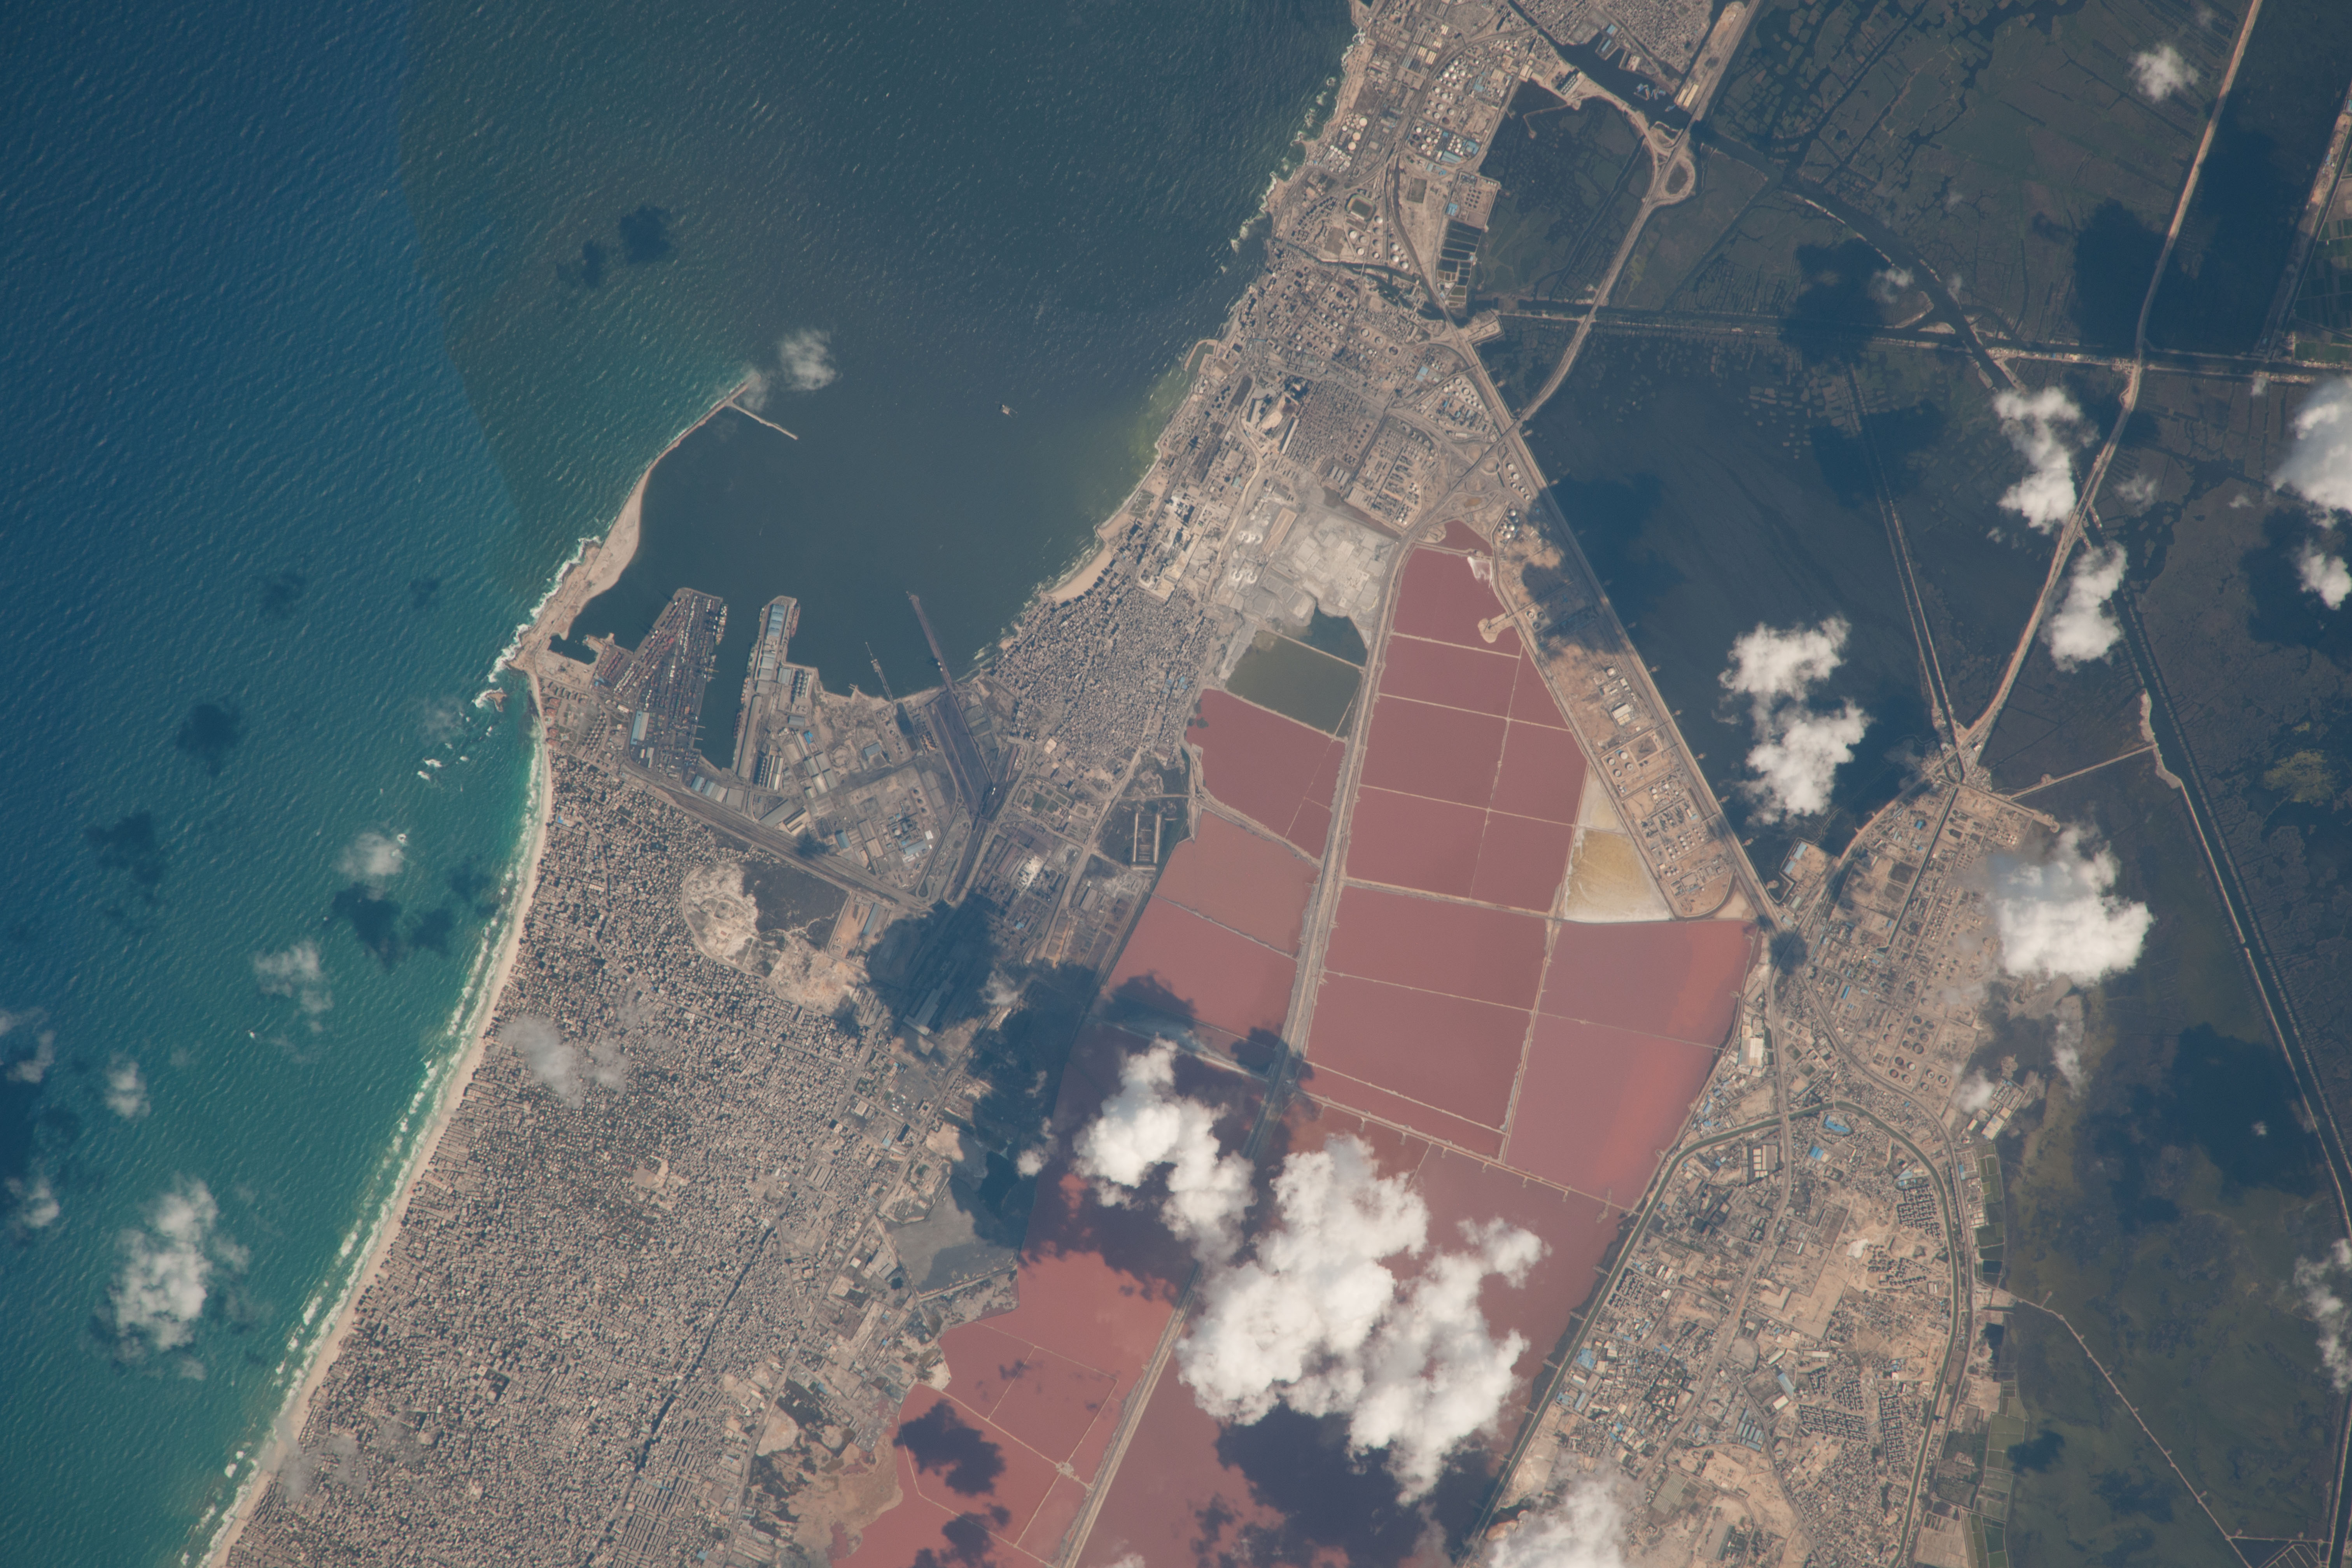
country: EGYPT
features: ALEXANDRIA, EL AGAMY, FARMLAND, DESERT, MEDITERRANEAN SEA
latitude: 31.1
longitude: 29.8
